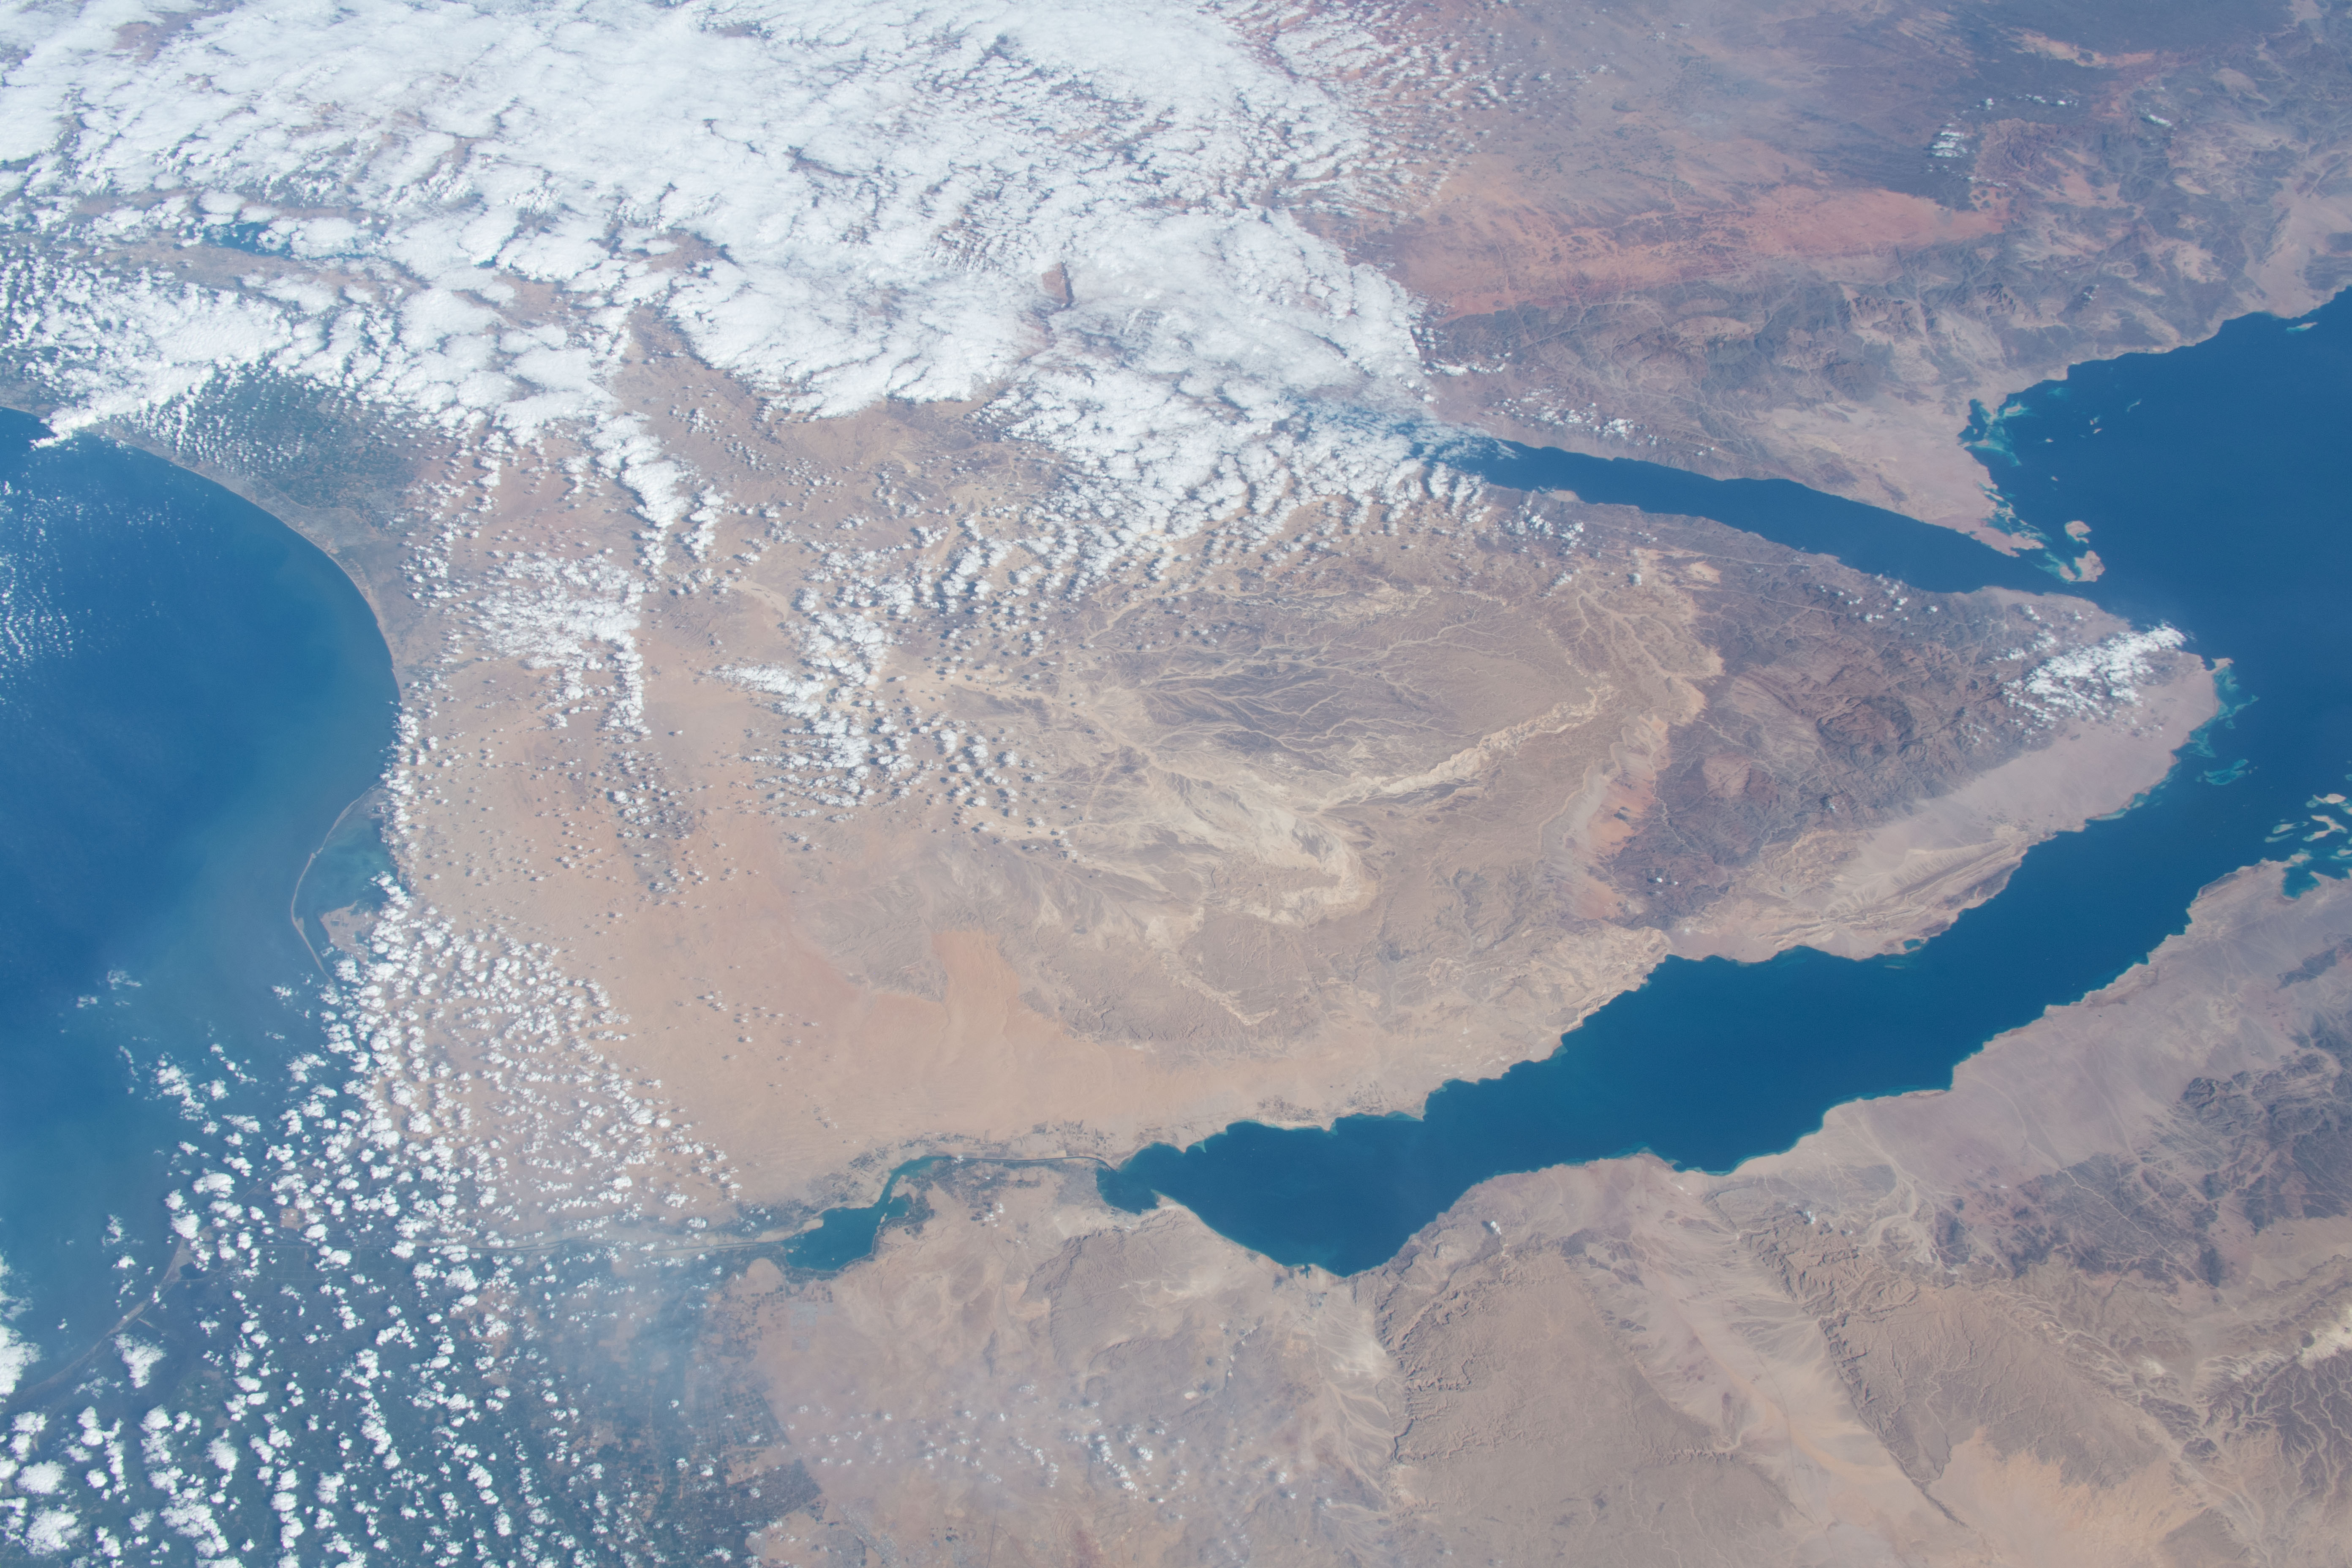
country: EGYPT
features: HASNA, NEKHEL, SUEZ, AQABA, RED SEA, TEL AVIV, BEIRUT, RAS ABU RUDEIS, ABU ZENIMA
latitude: 29.5
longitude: 33.5
